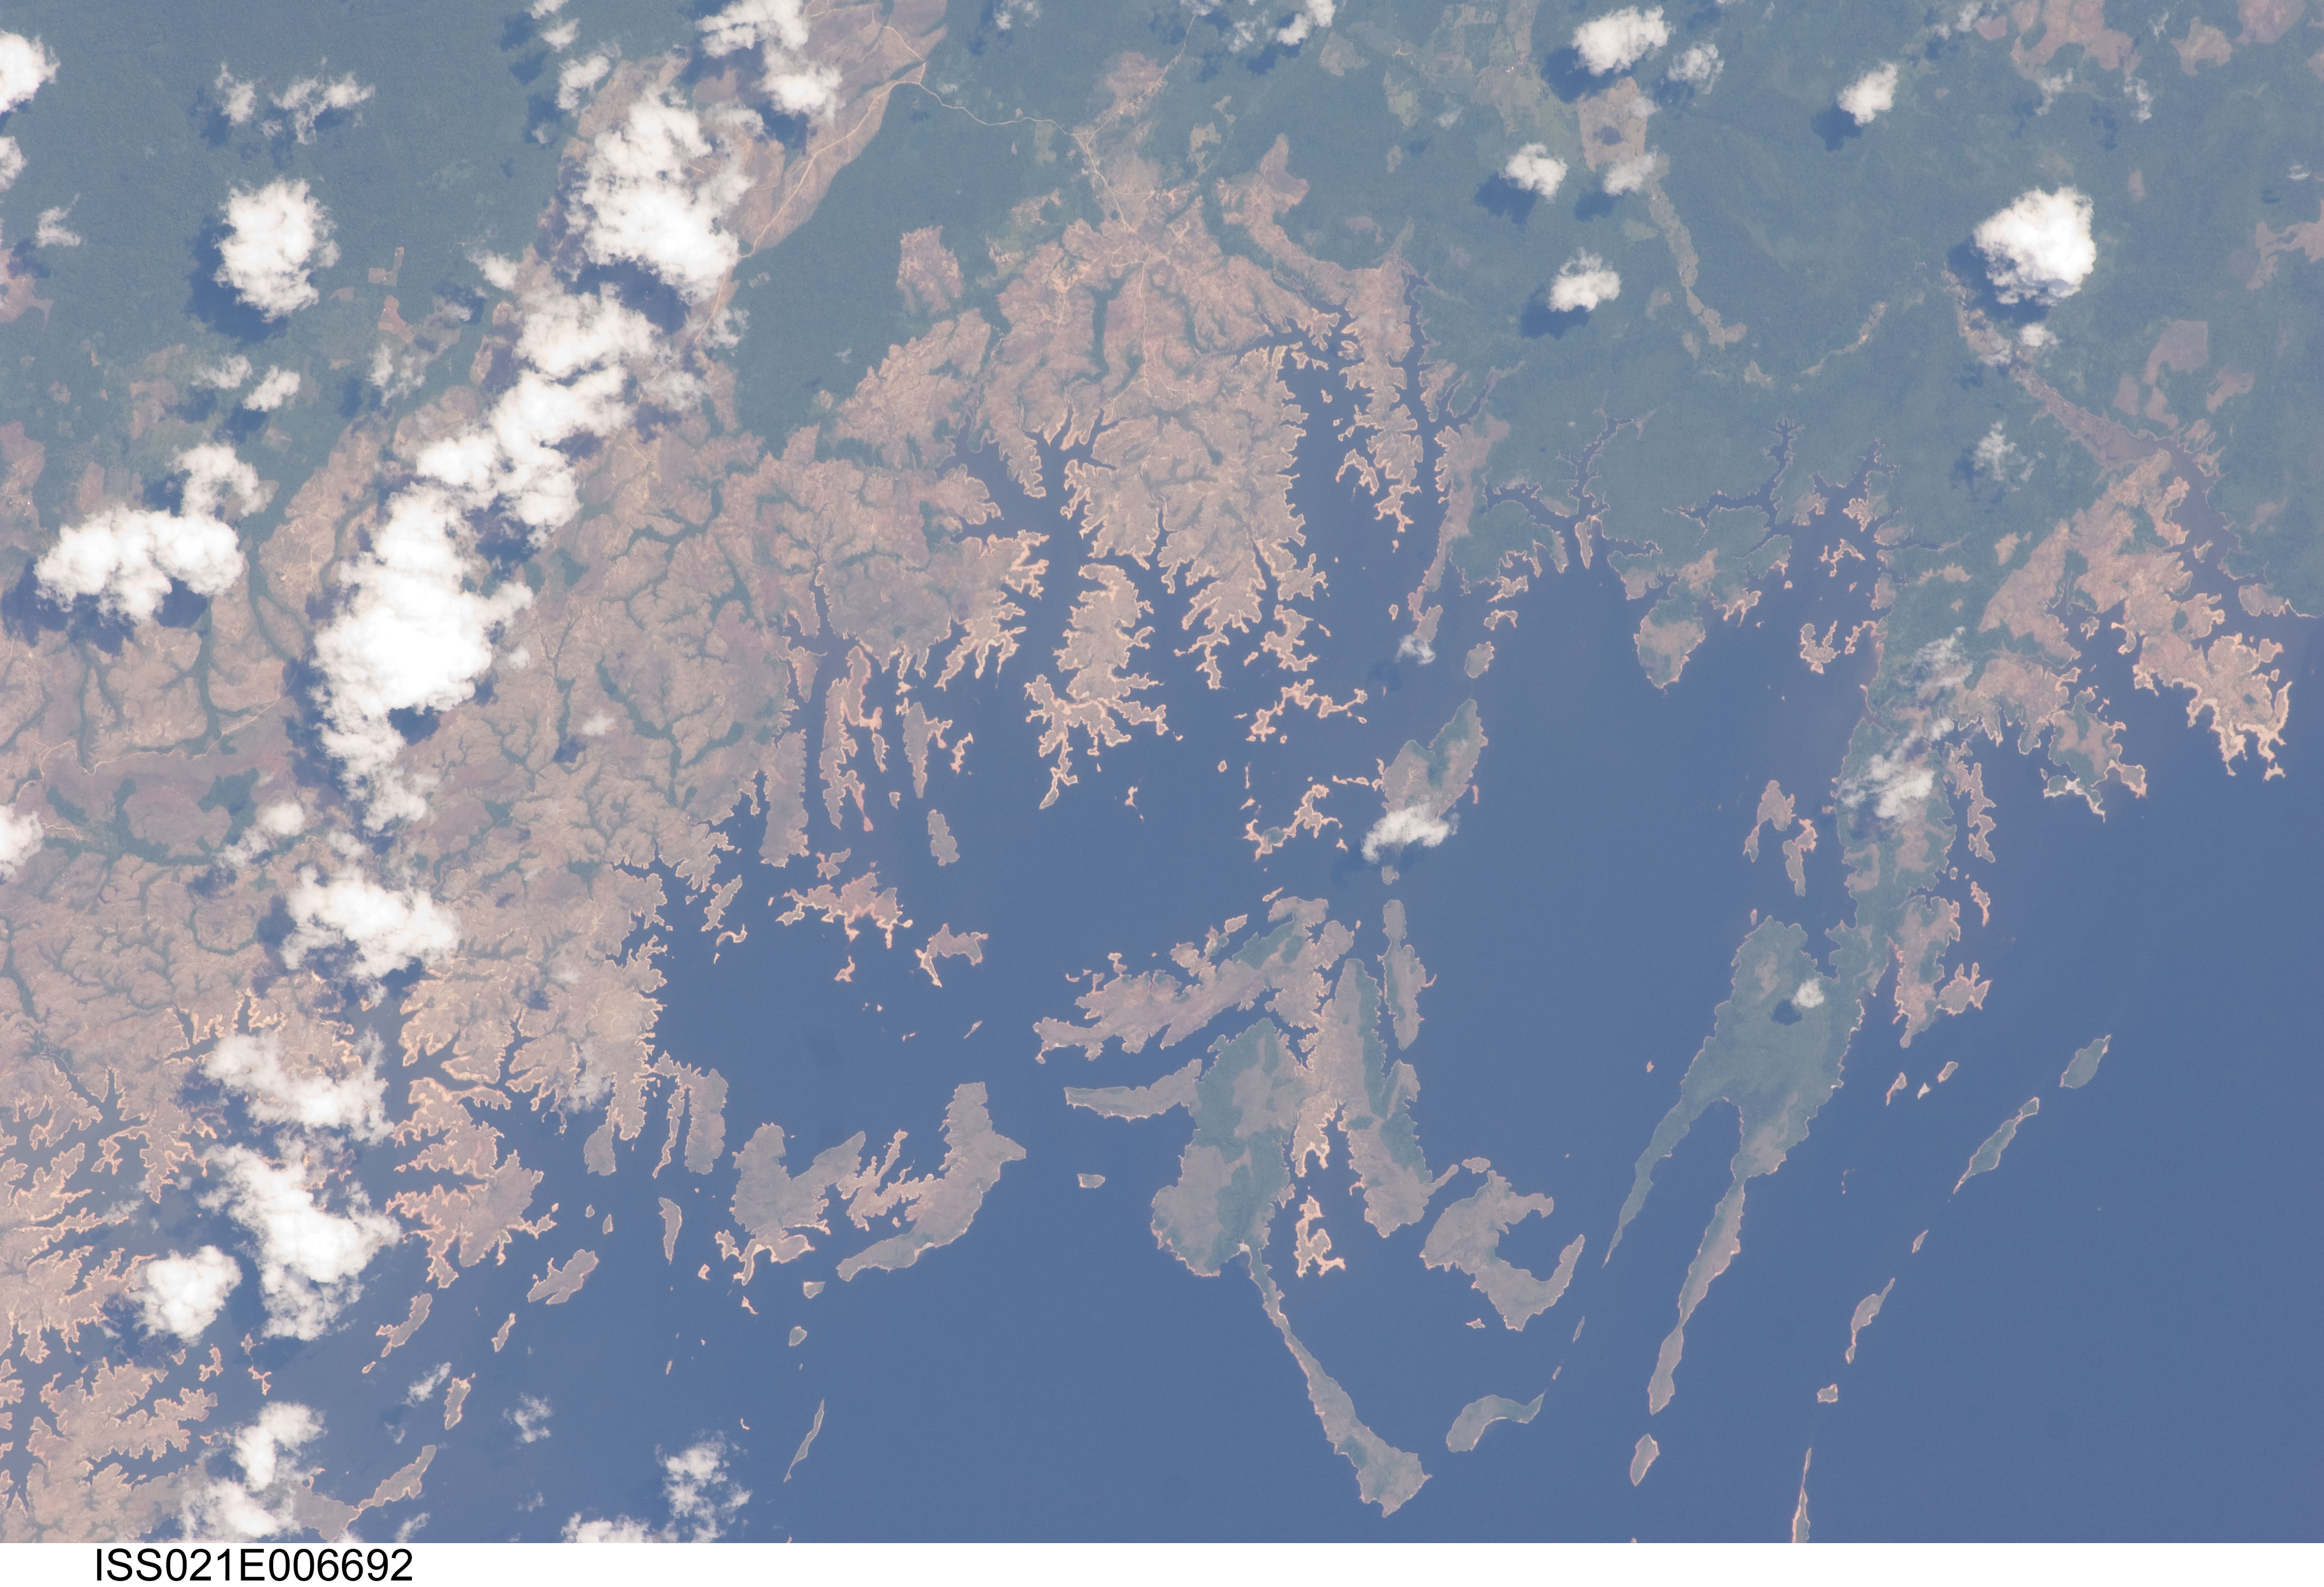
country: VENEZUELA
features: BOLIVAR VENEZUELA,EMBALSE DE GURI
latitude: 7.5
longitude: -63.0
